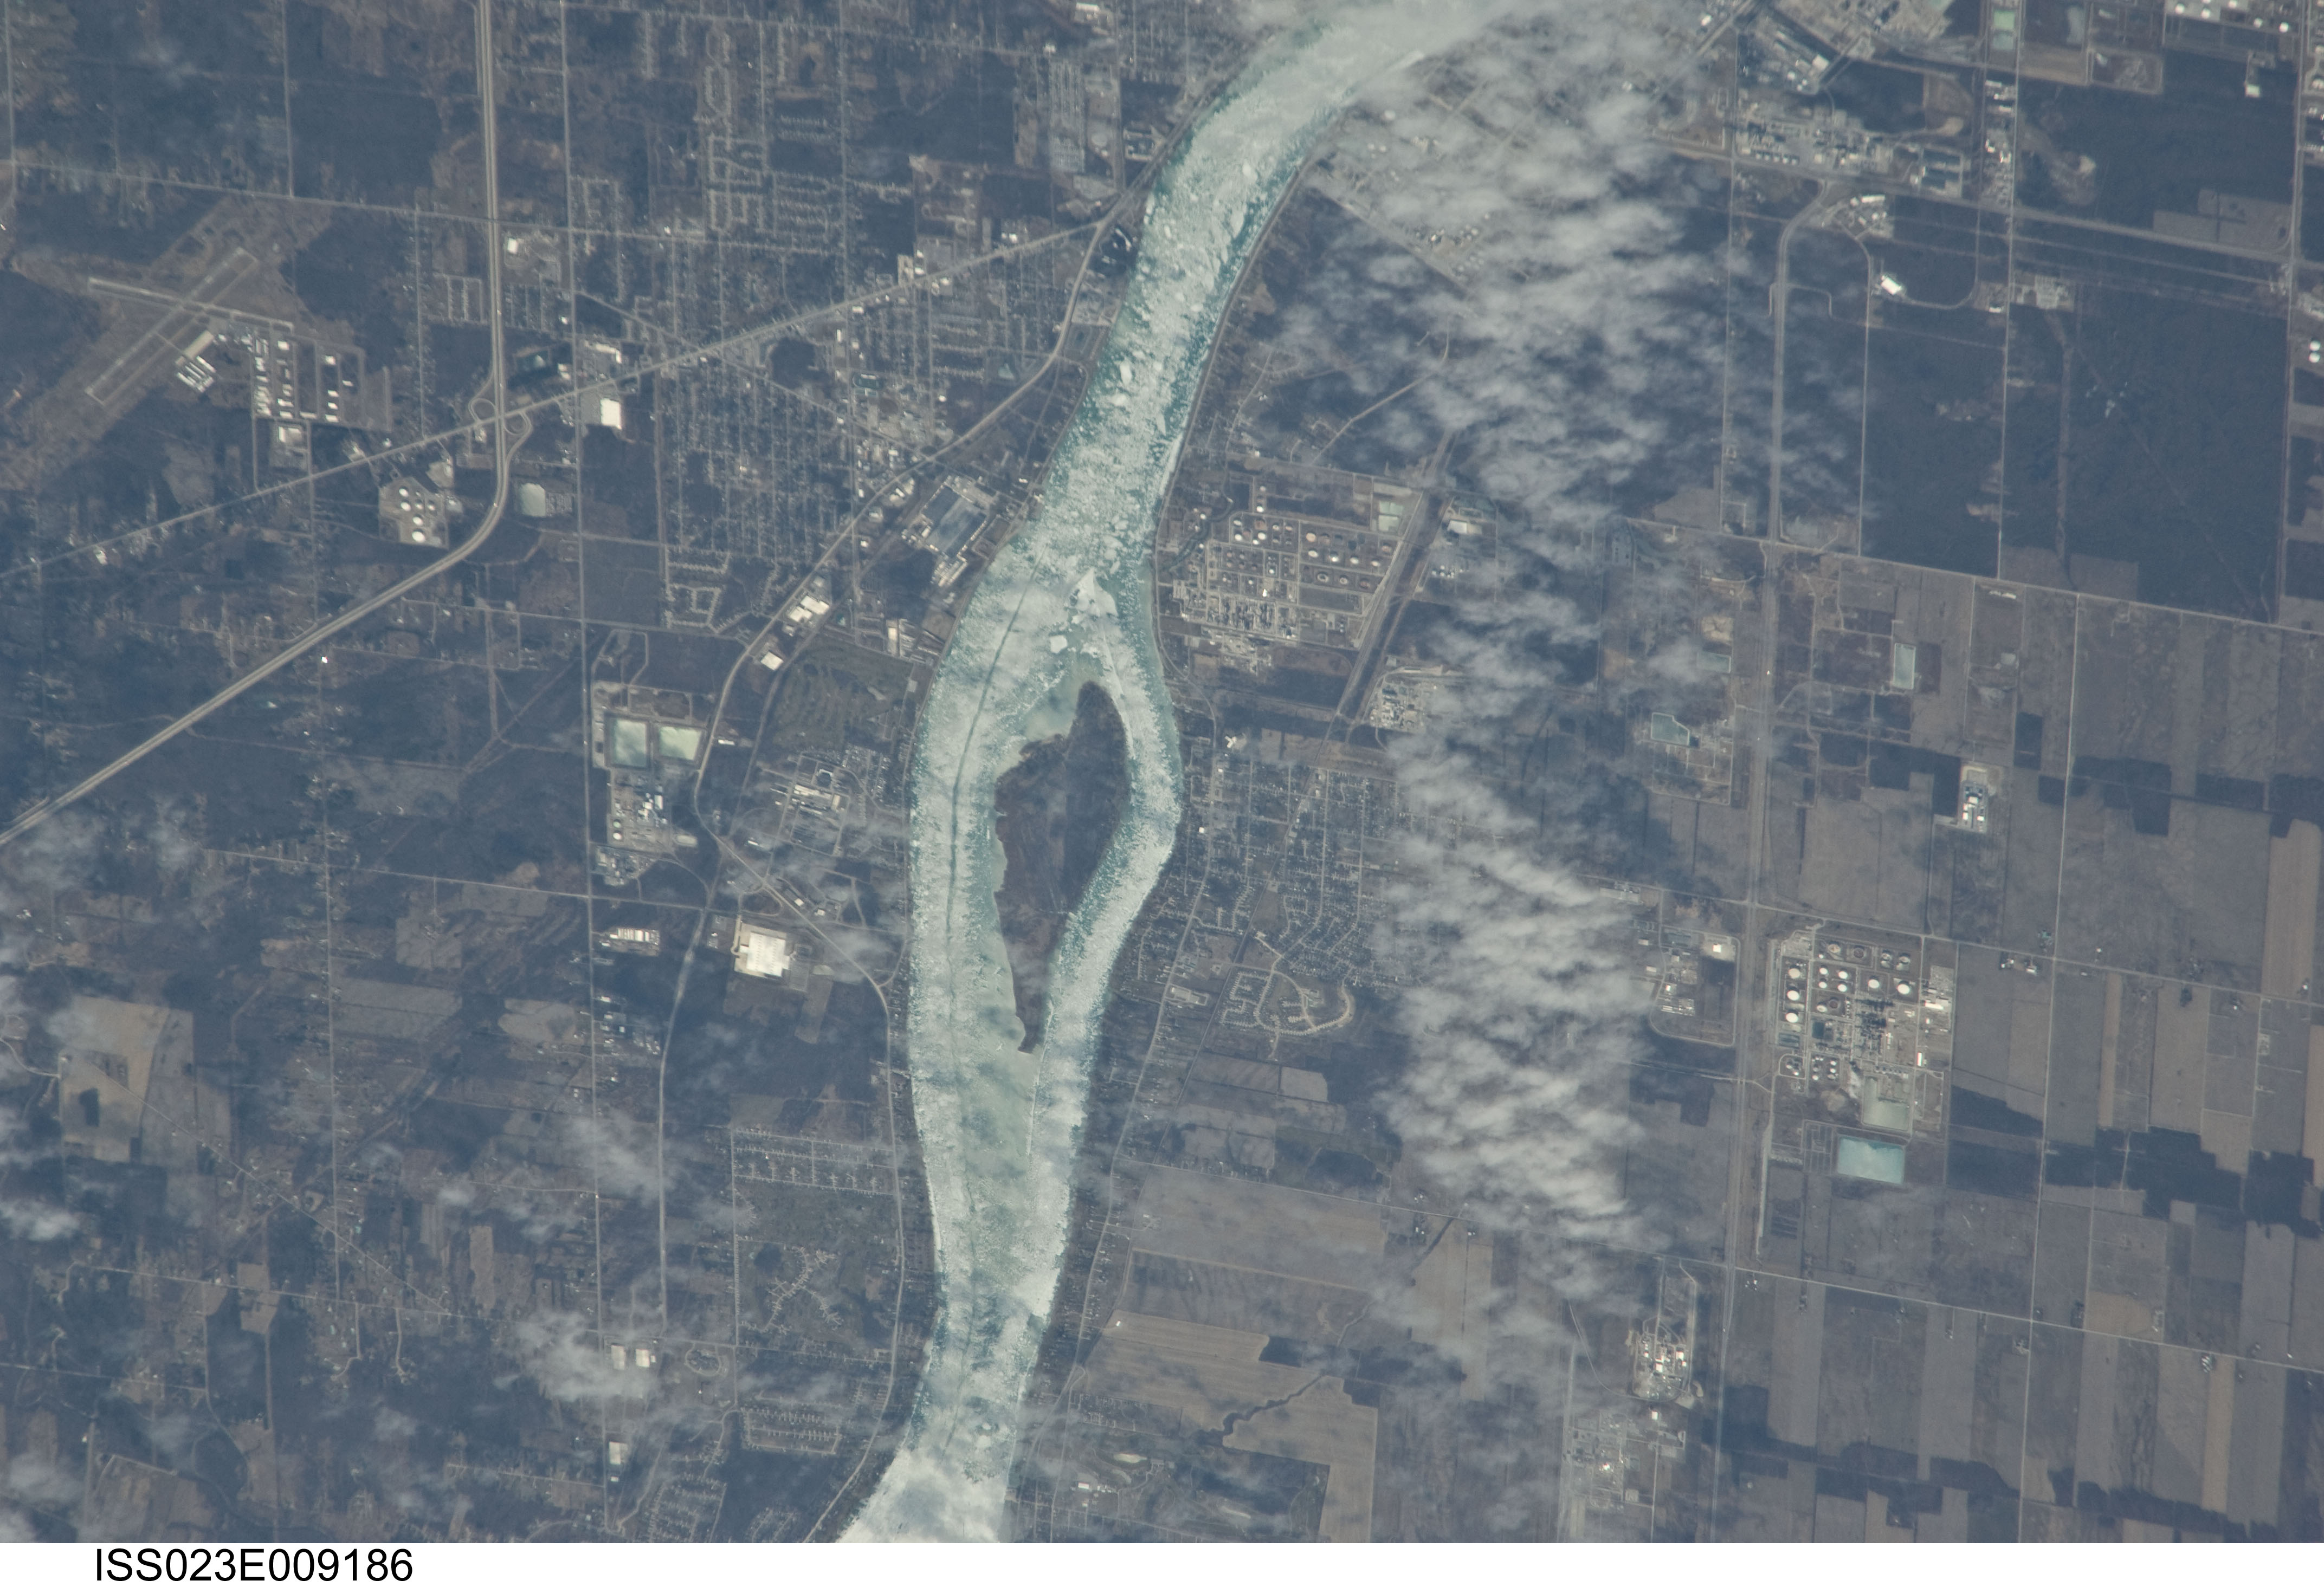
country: CANADA-O
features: SAINT CLAIR RIVER, MARYSVILLE
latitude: 42.9
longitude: -82.5
